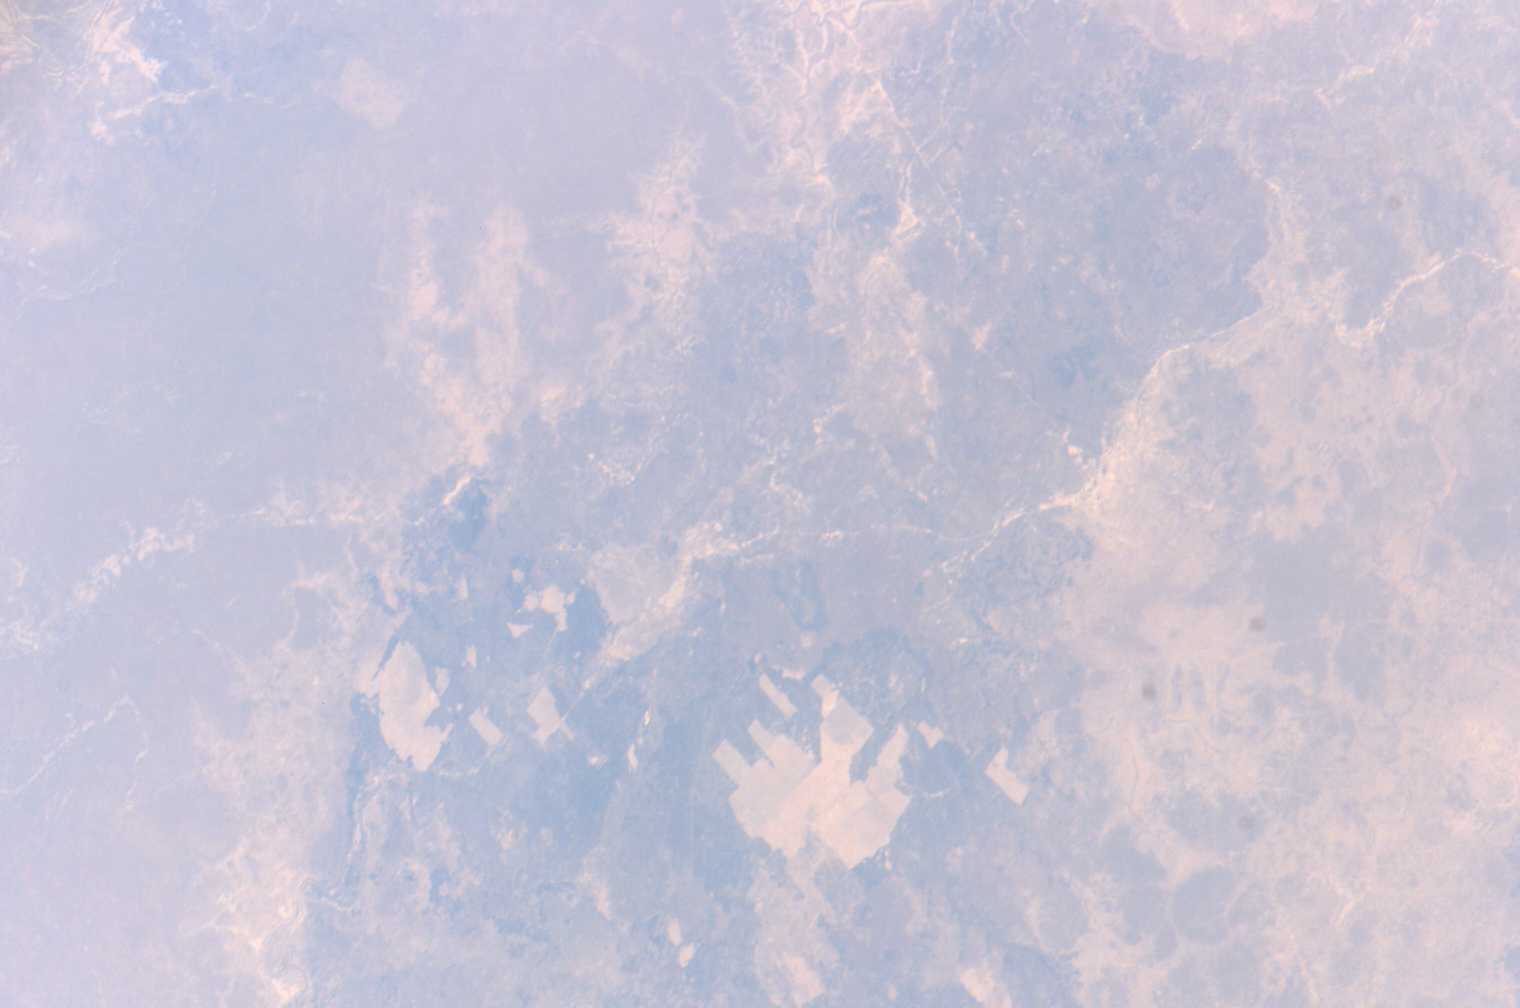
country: SUDAN
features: BAHR AL ARAB FAN, FIELDS, TOWNS
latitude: 10.1
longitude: 27.0
